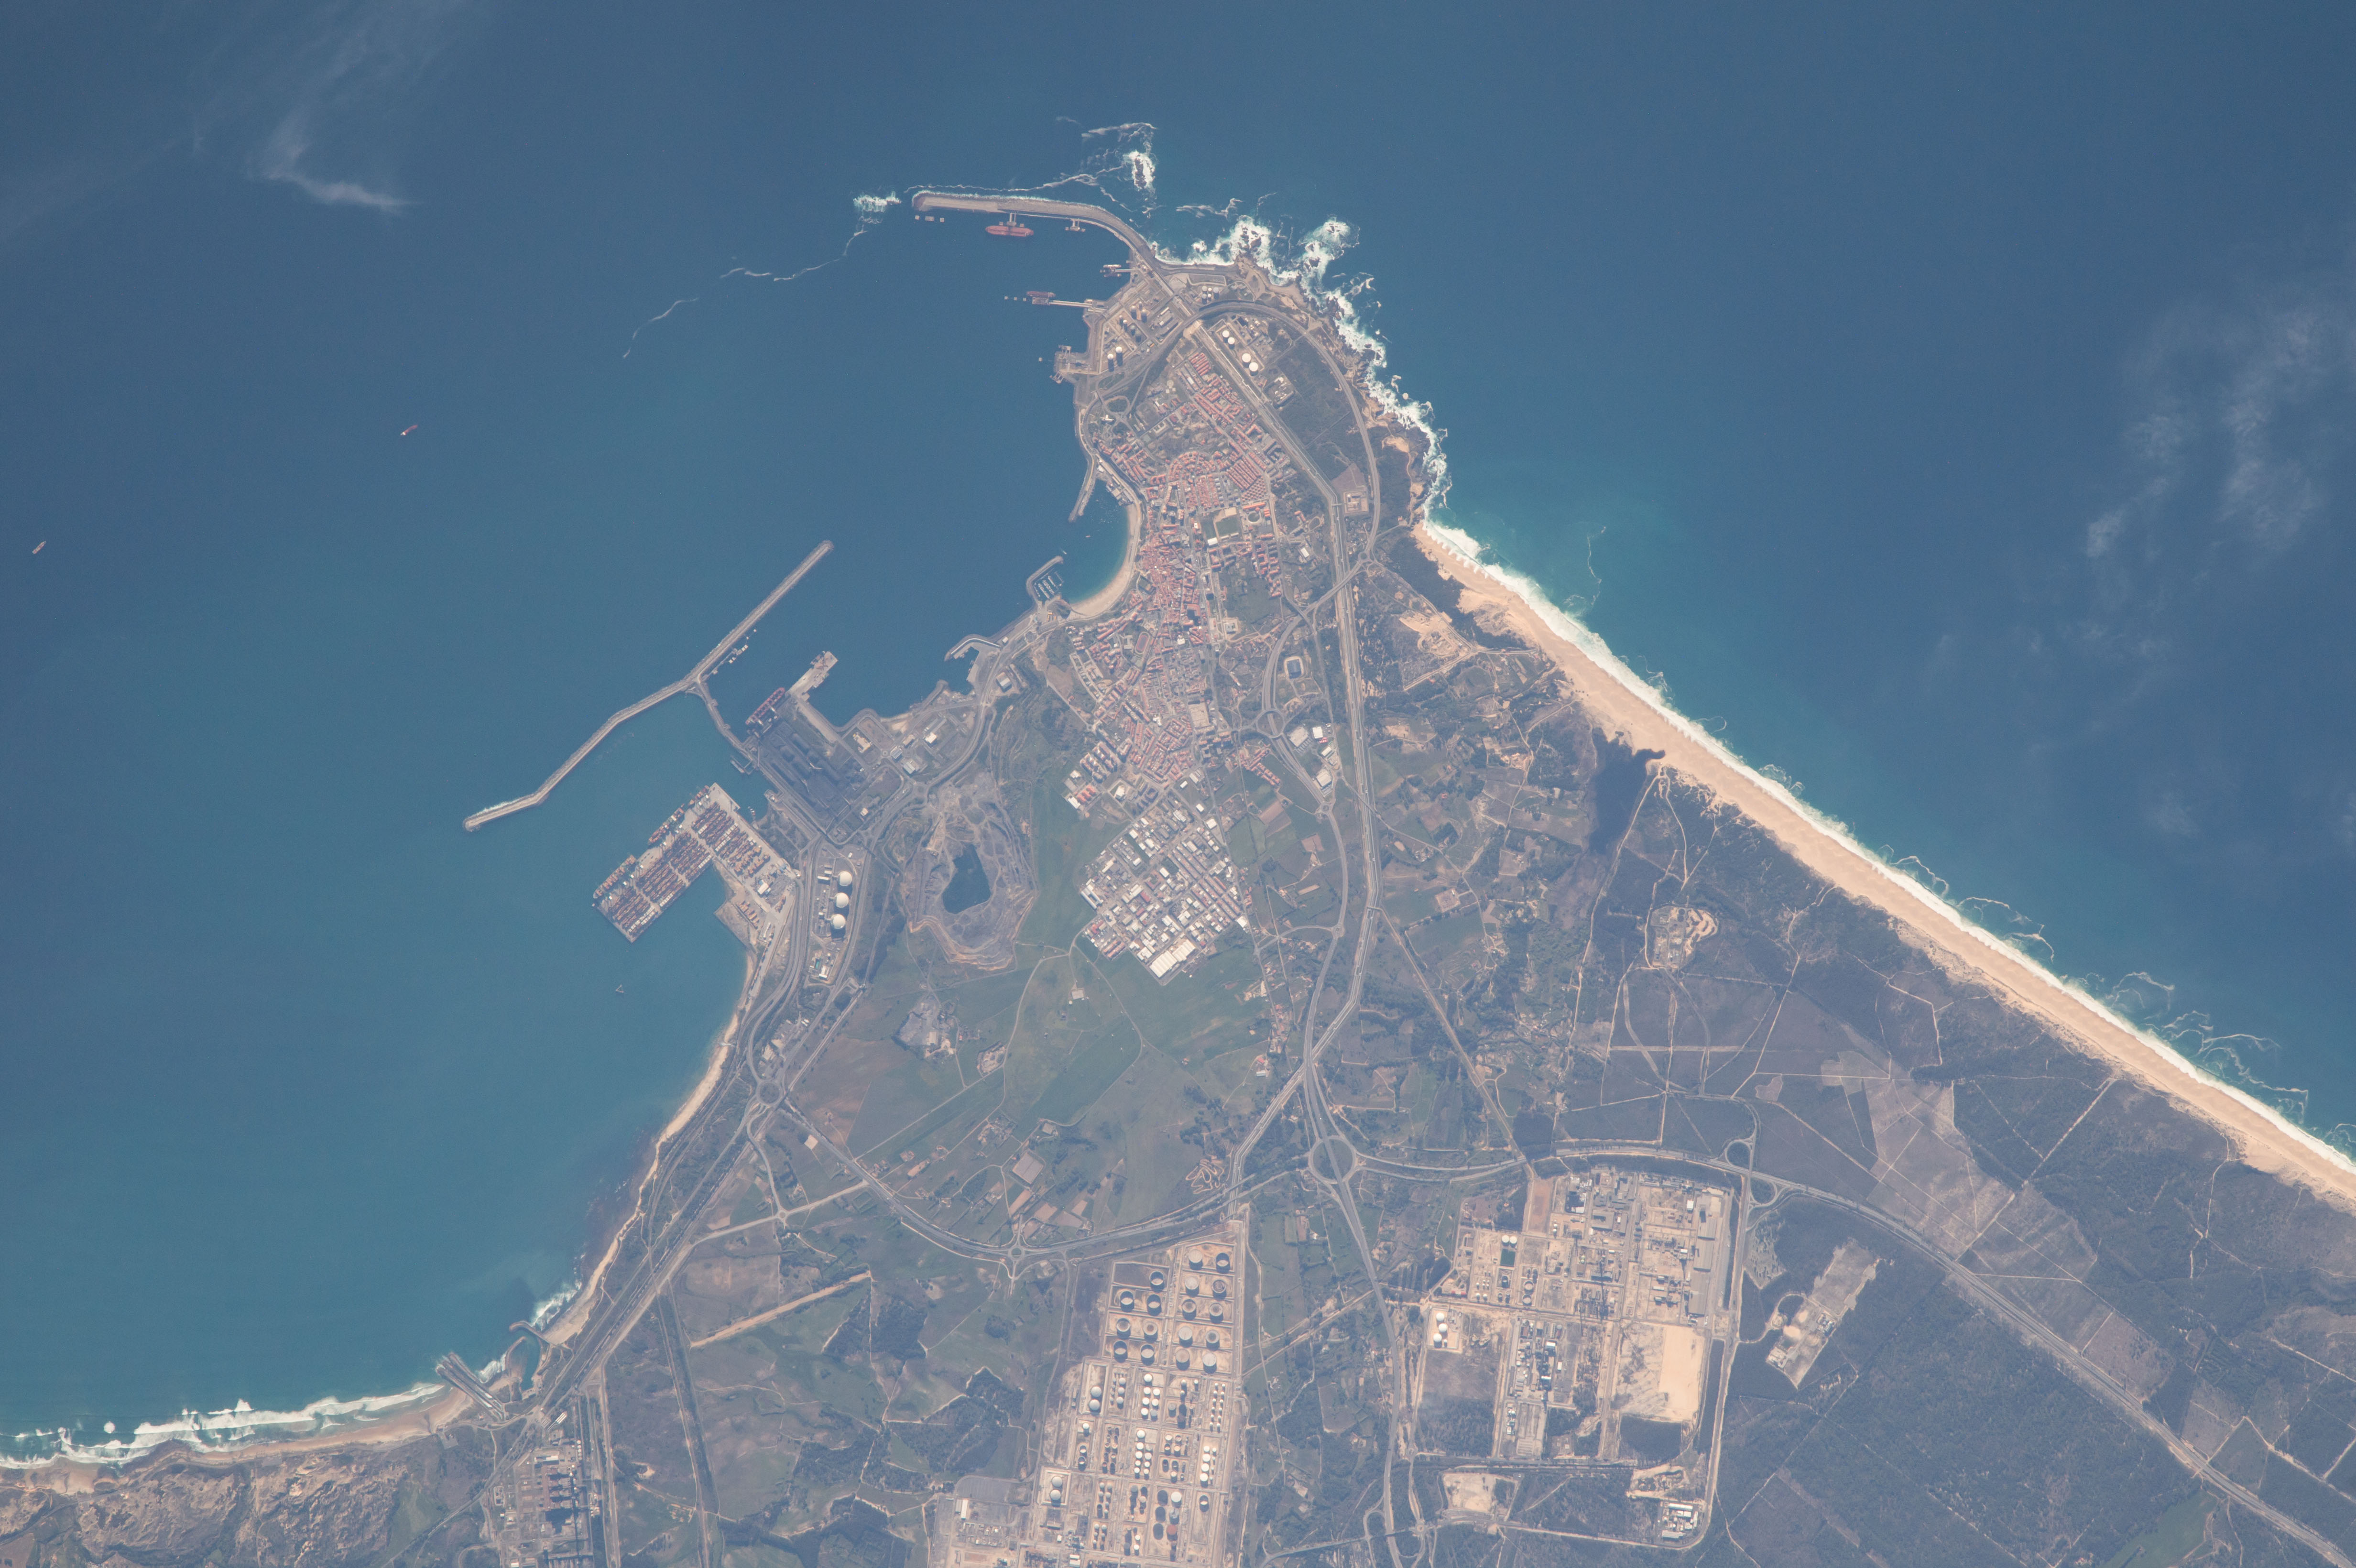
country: PORTUGAL
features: SINES, SANTO ANDRE LAKE, CADAVEIRA
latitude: 38.0
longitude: -8.8
